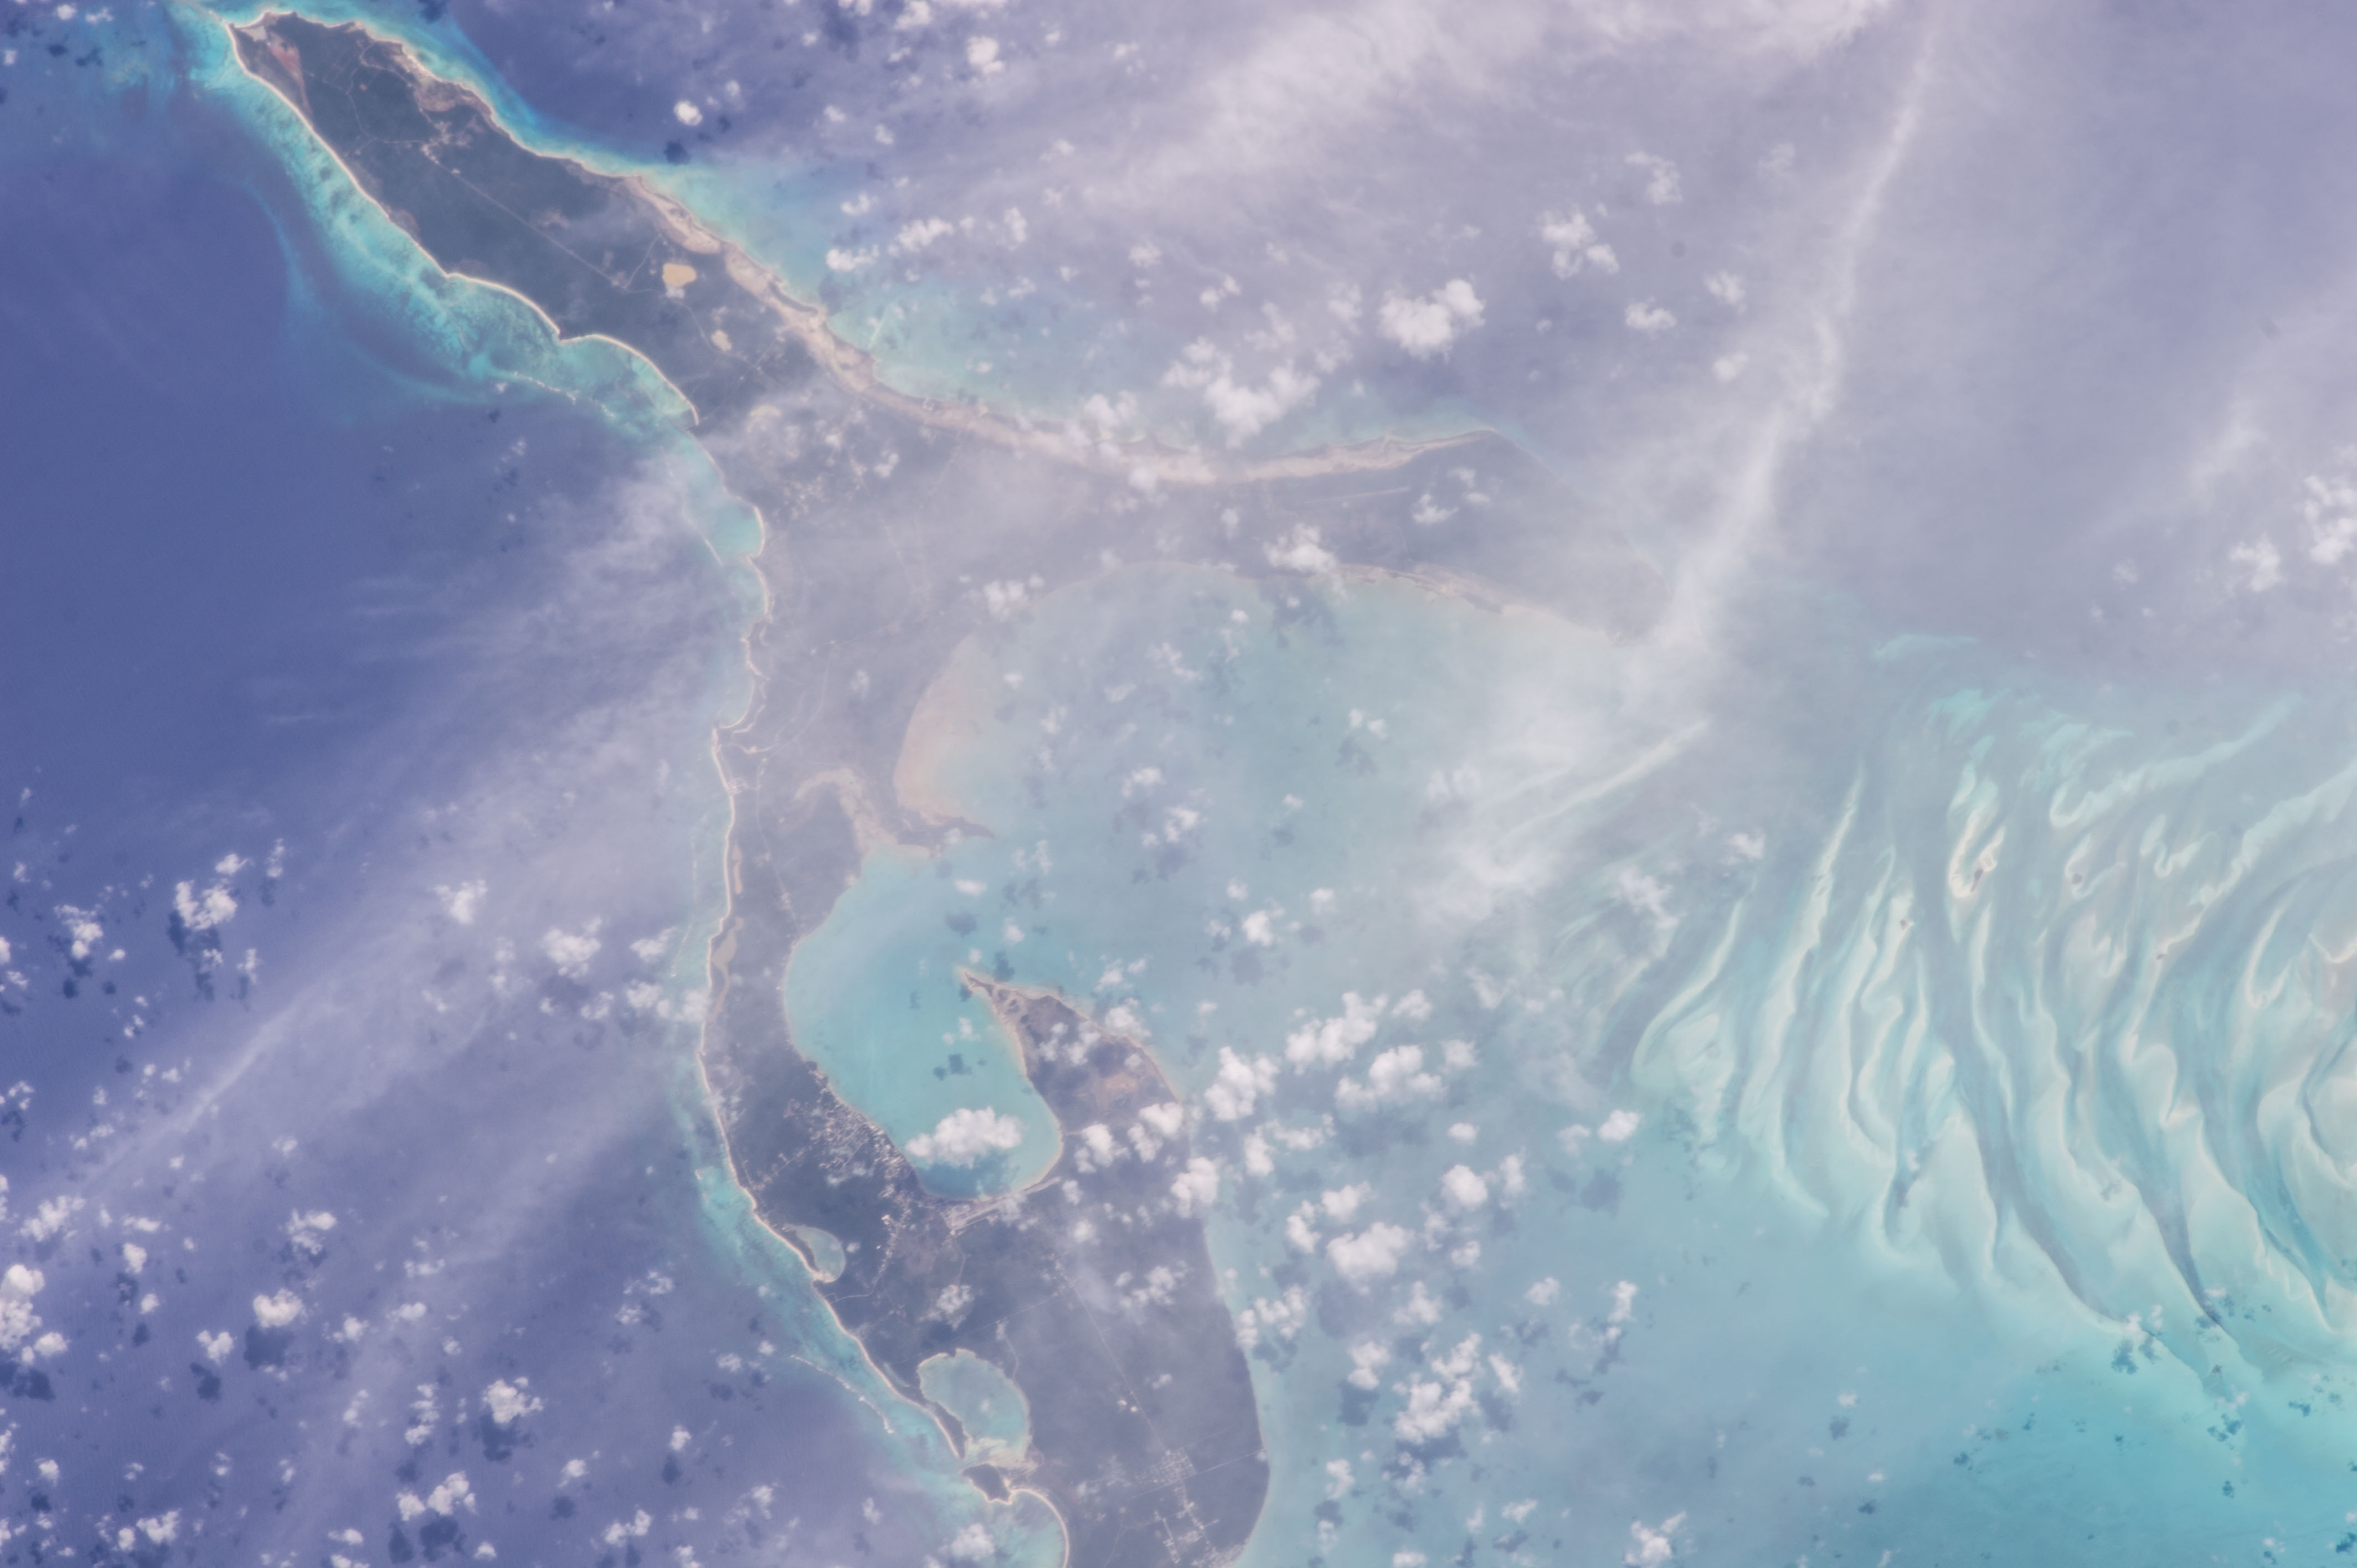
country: BAHAMAS
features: ELEUTHERA ISLAND, ATLANTIC OCEAN
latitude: 24.9
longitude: -76.3
